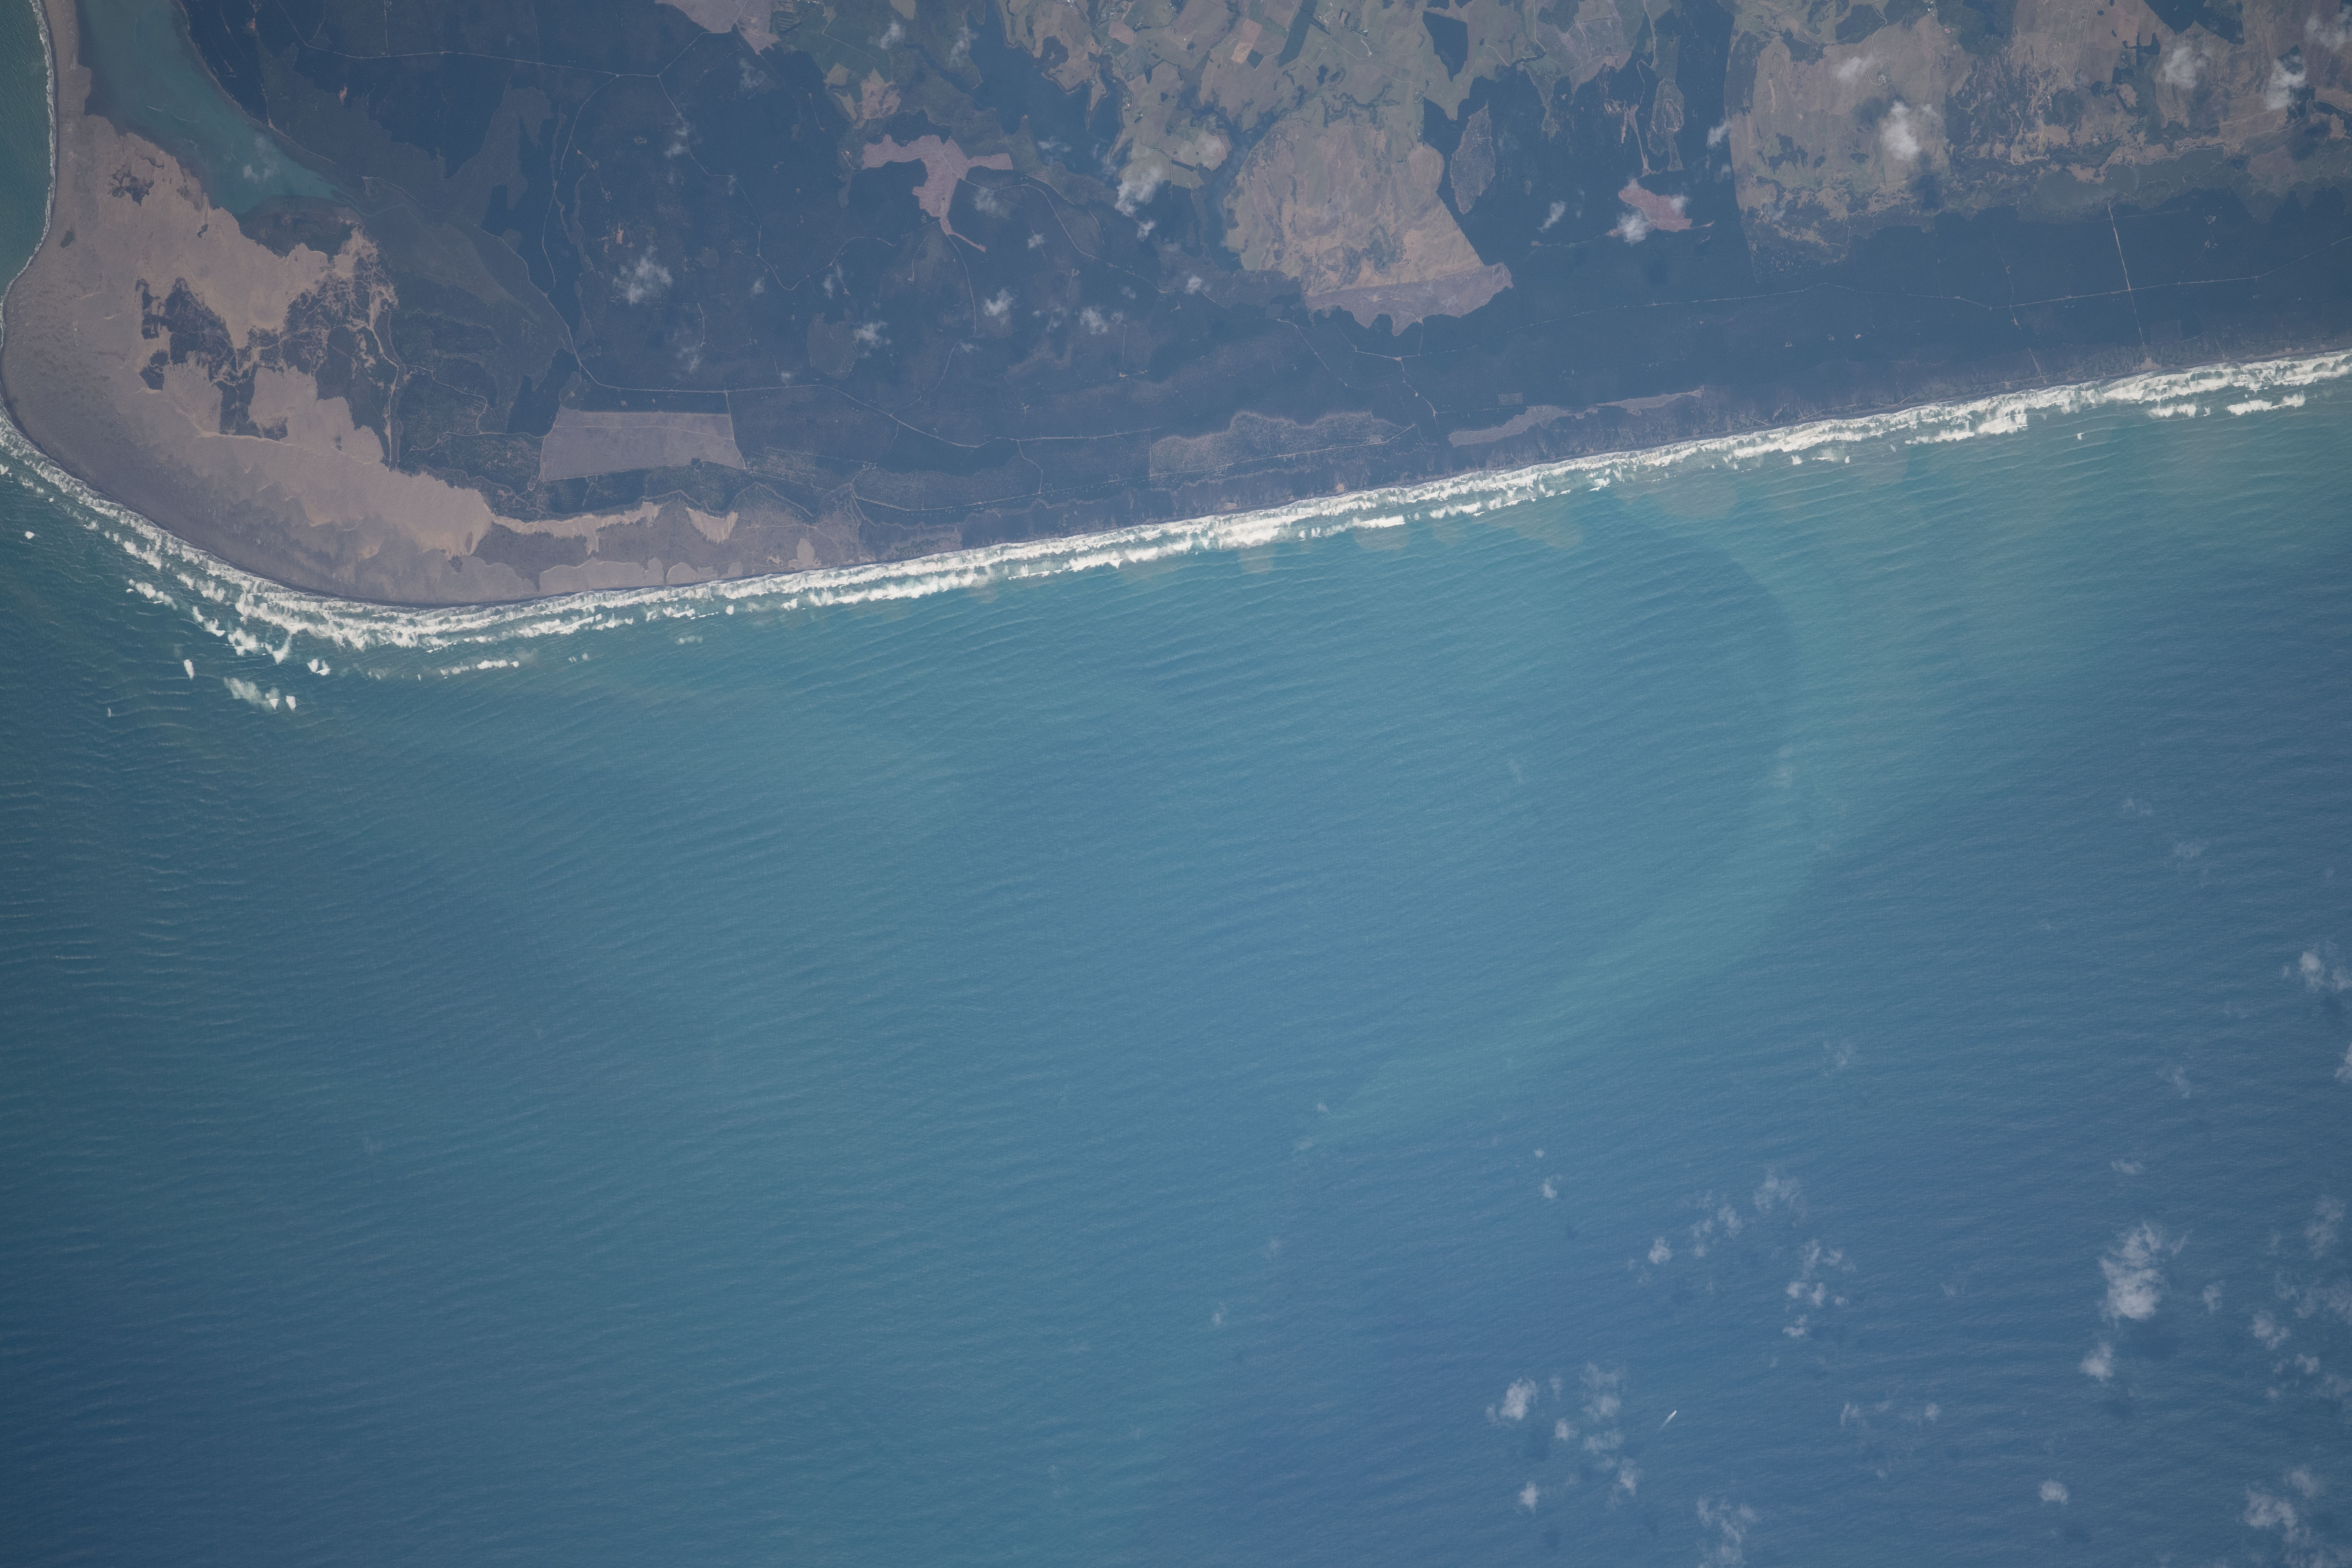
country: NEW ZEALAND-NI
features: WAIONUI INLET
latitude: -36.5
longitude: 174.2
